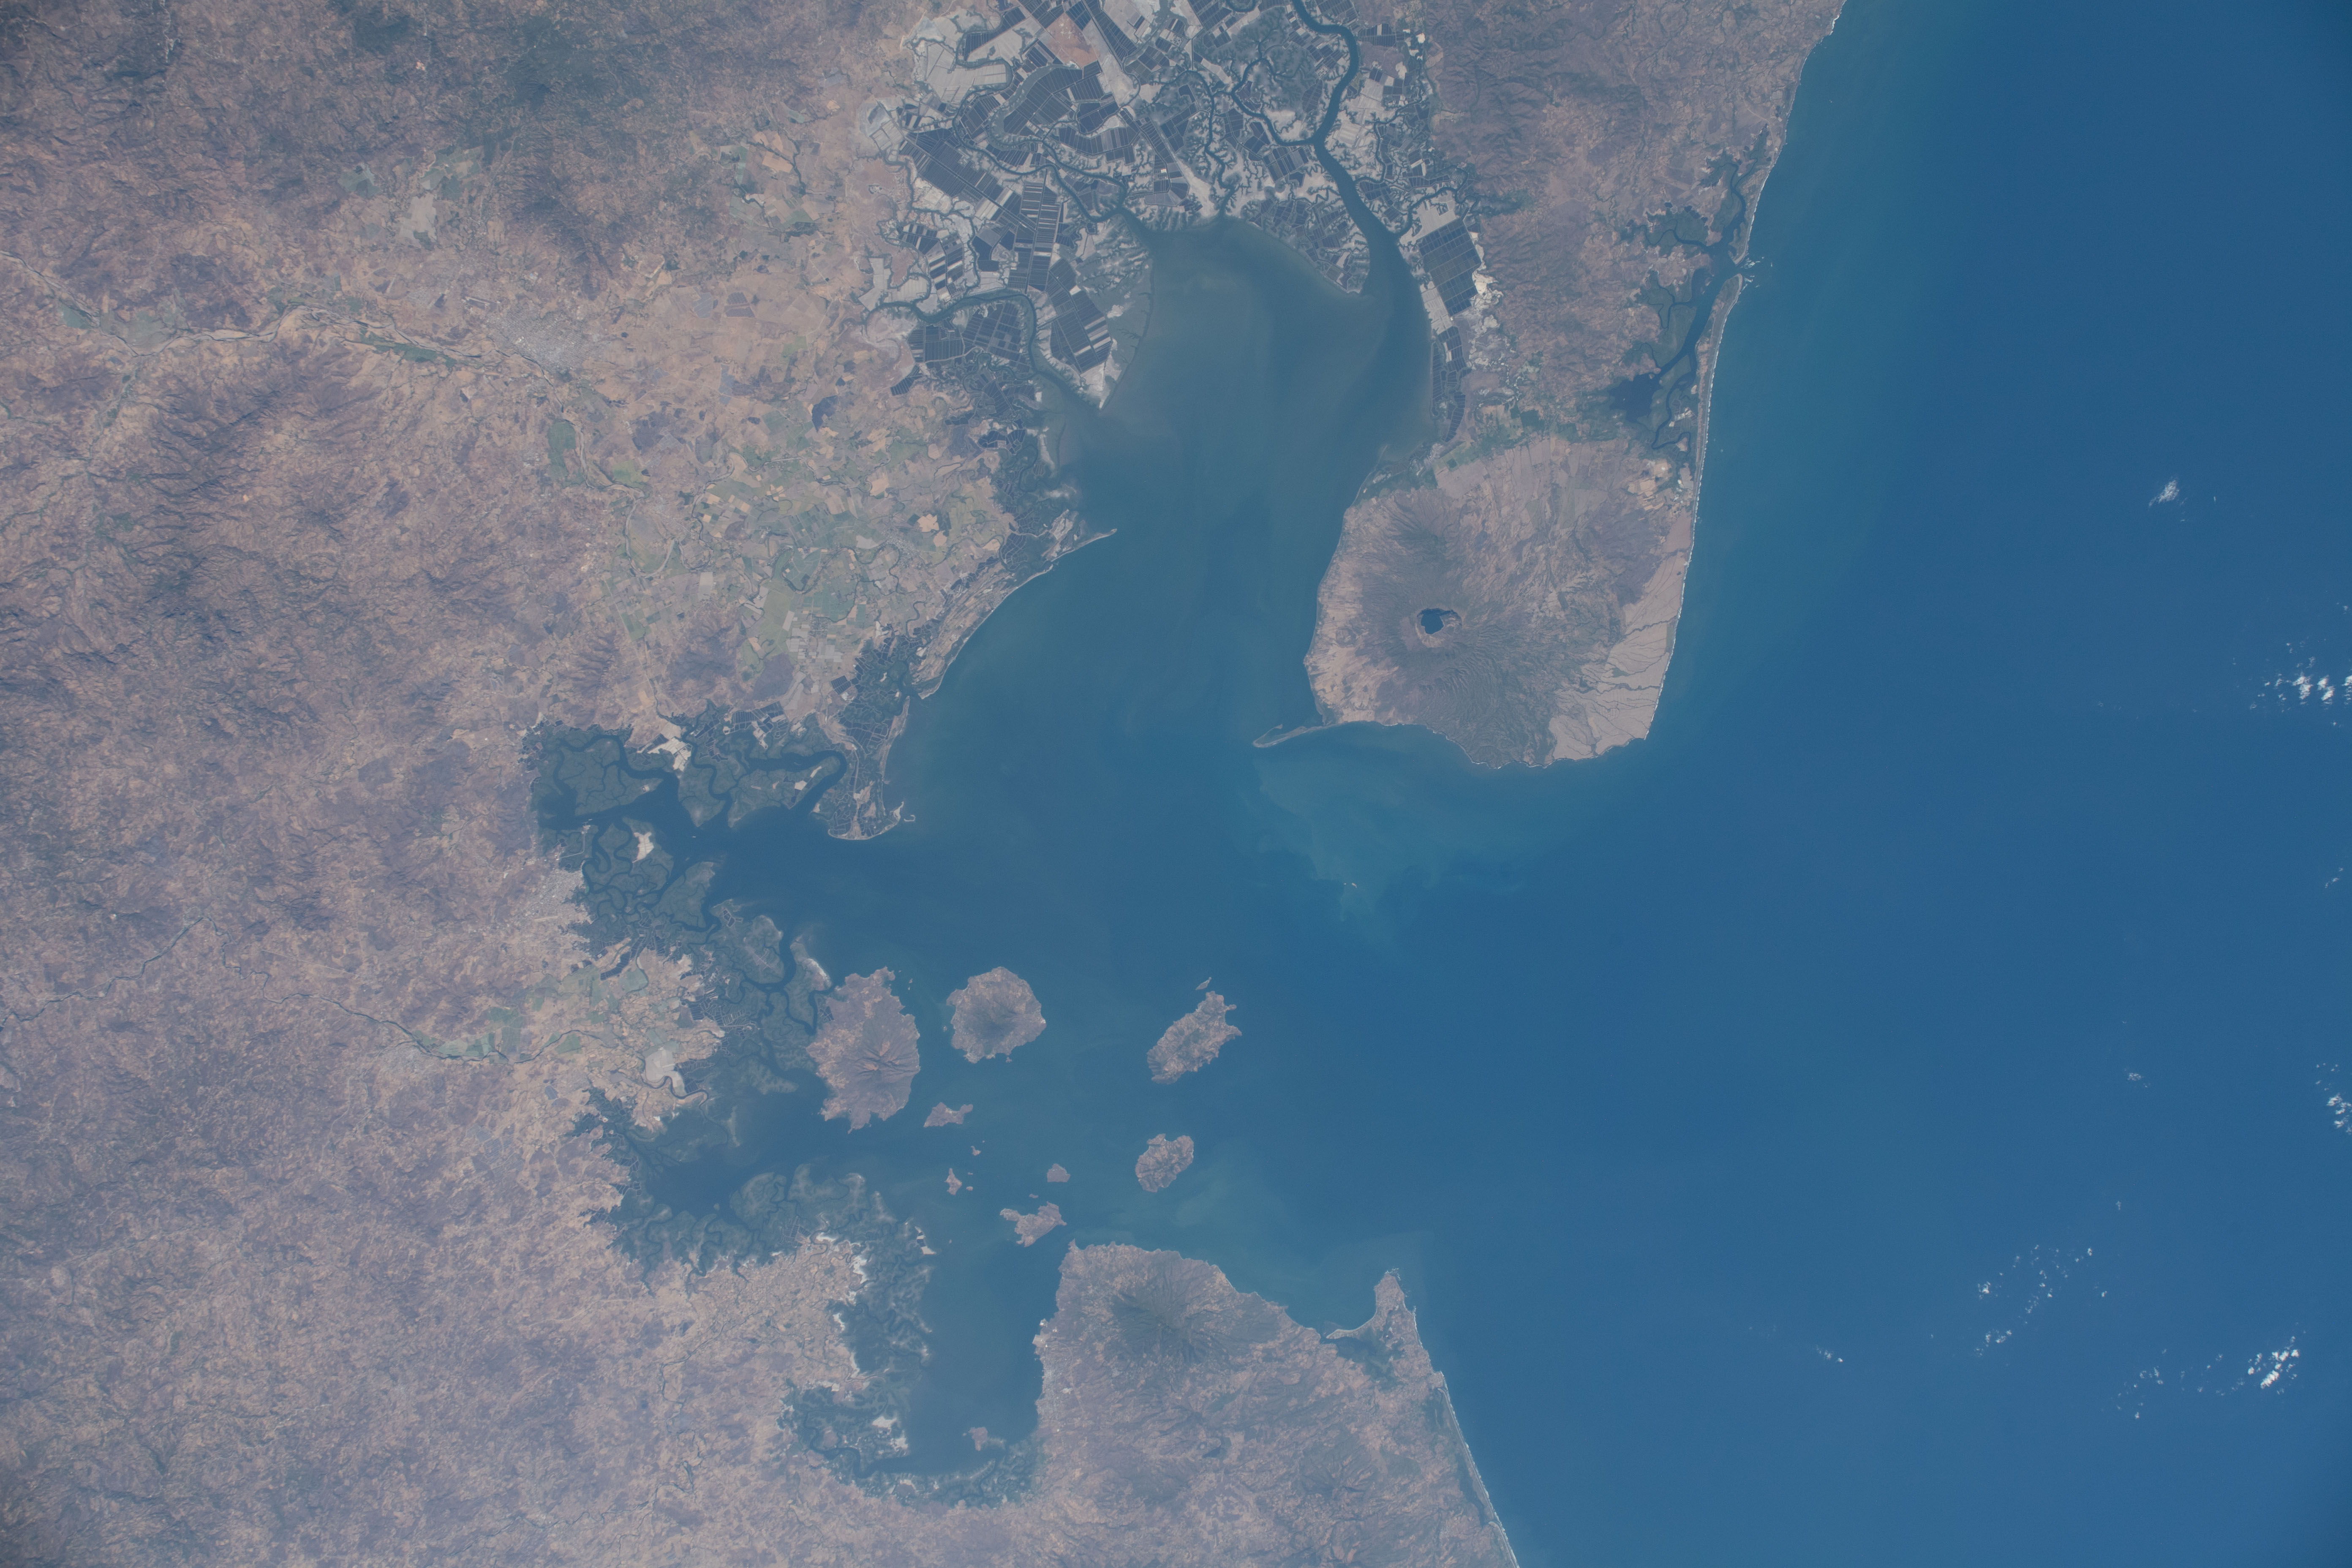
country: HONDURAS
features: GULF OF FONSECA, BAHI DE CHISMUYO, MEANGUERA DEL GOLFO, RIO ESTERO REAL, RESERVA NATURAL PADRE RAMOS
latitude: 13.2
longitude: -87.6
